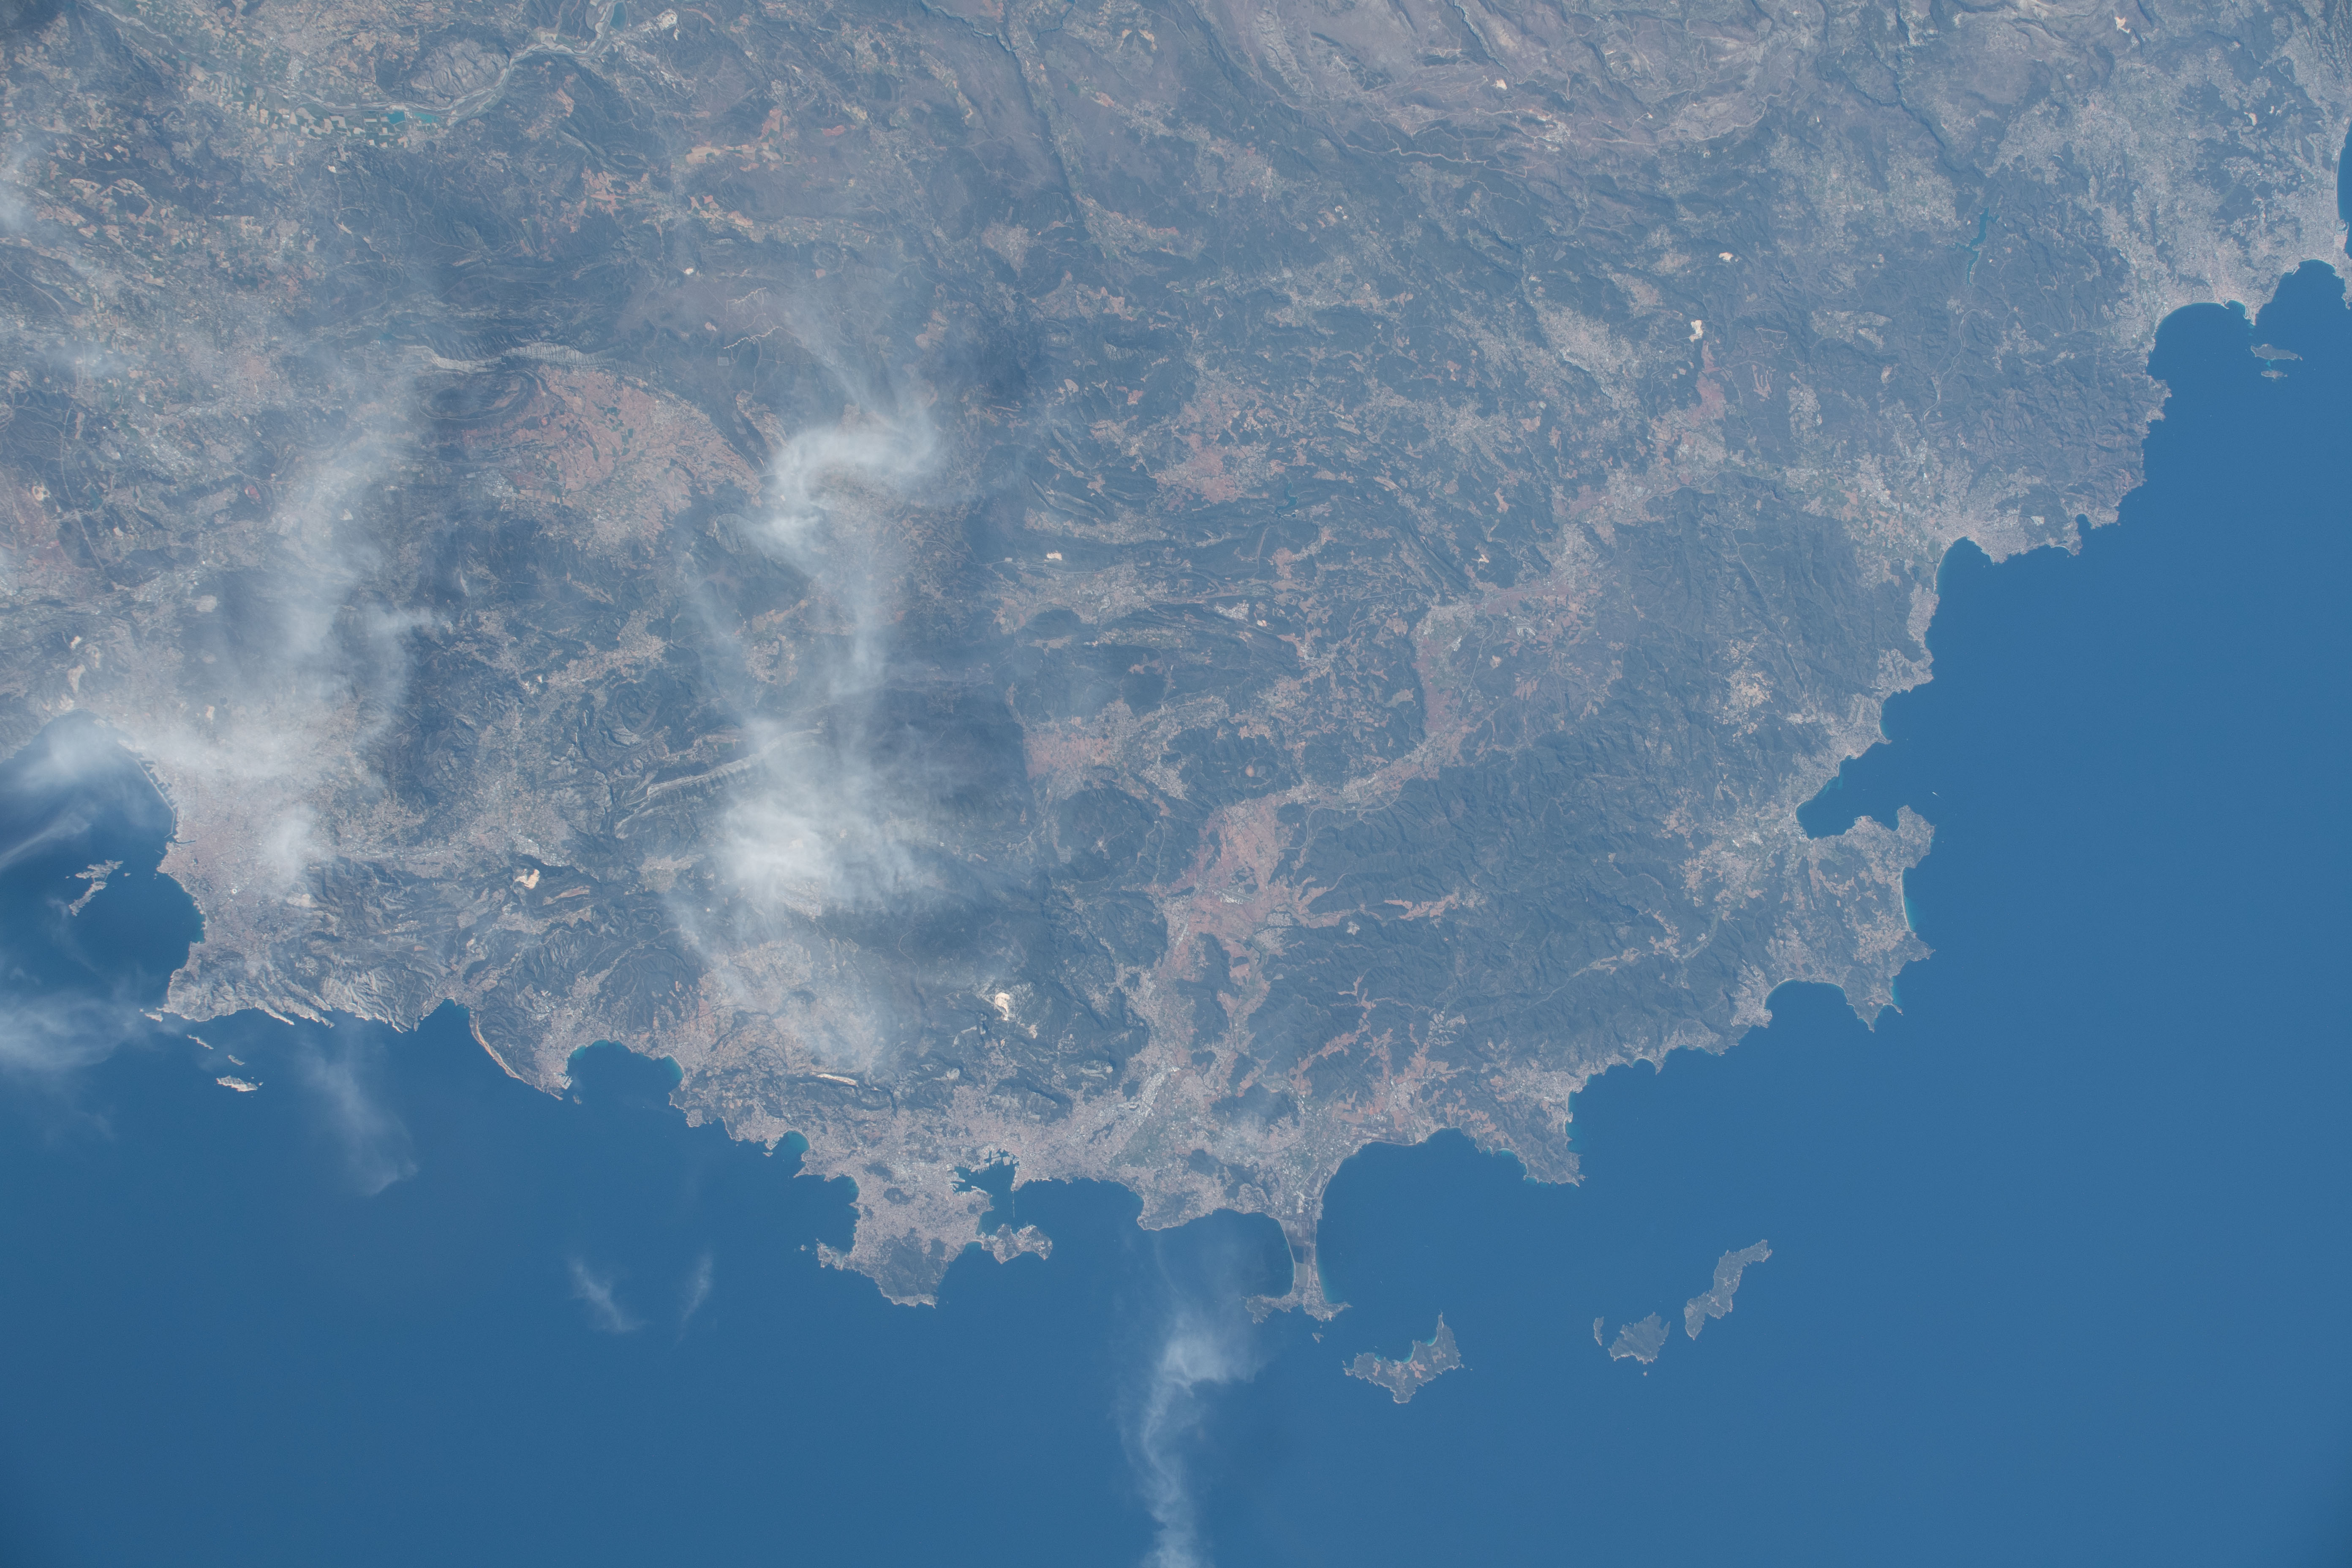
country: FRANCE
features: CAP NEGRE BEACH, BAY
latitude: 43.3
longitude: 6.2
